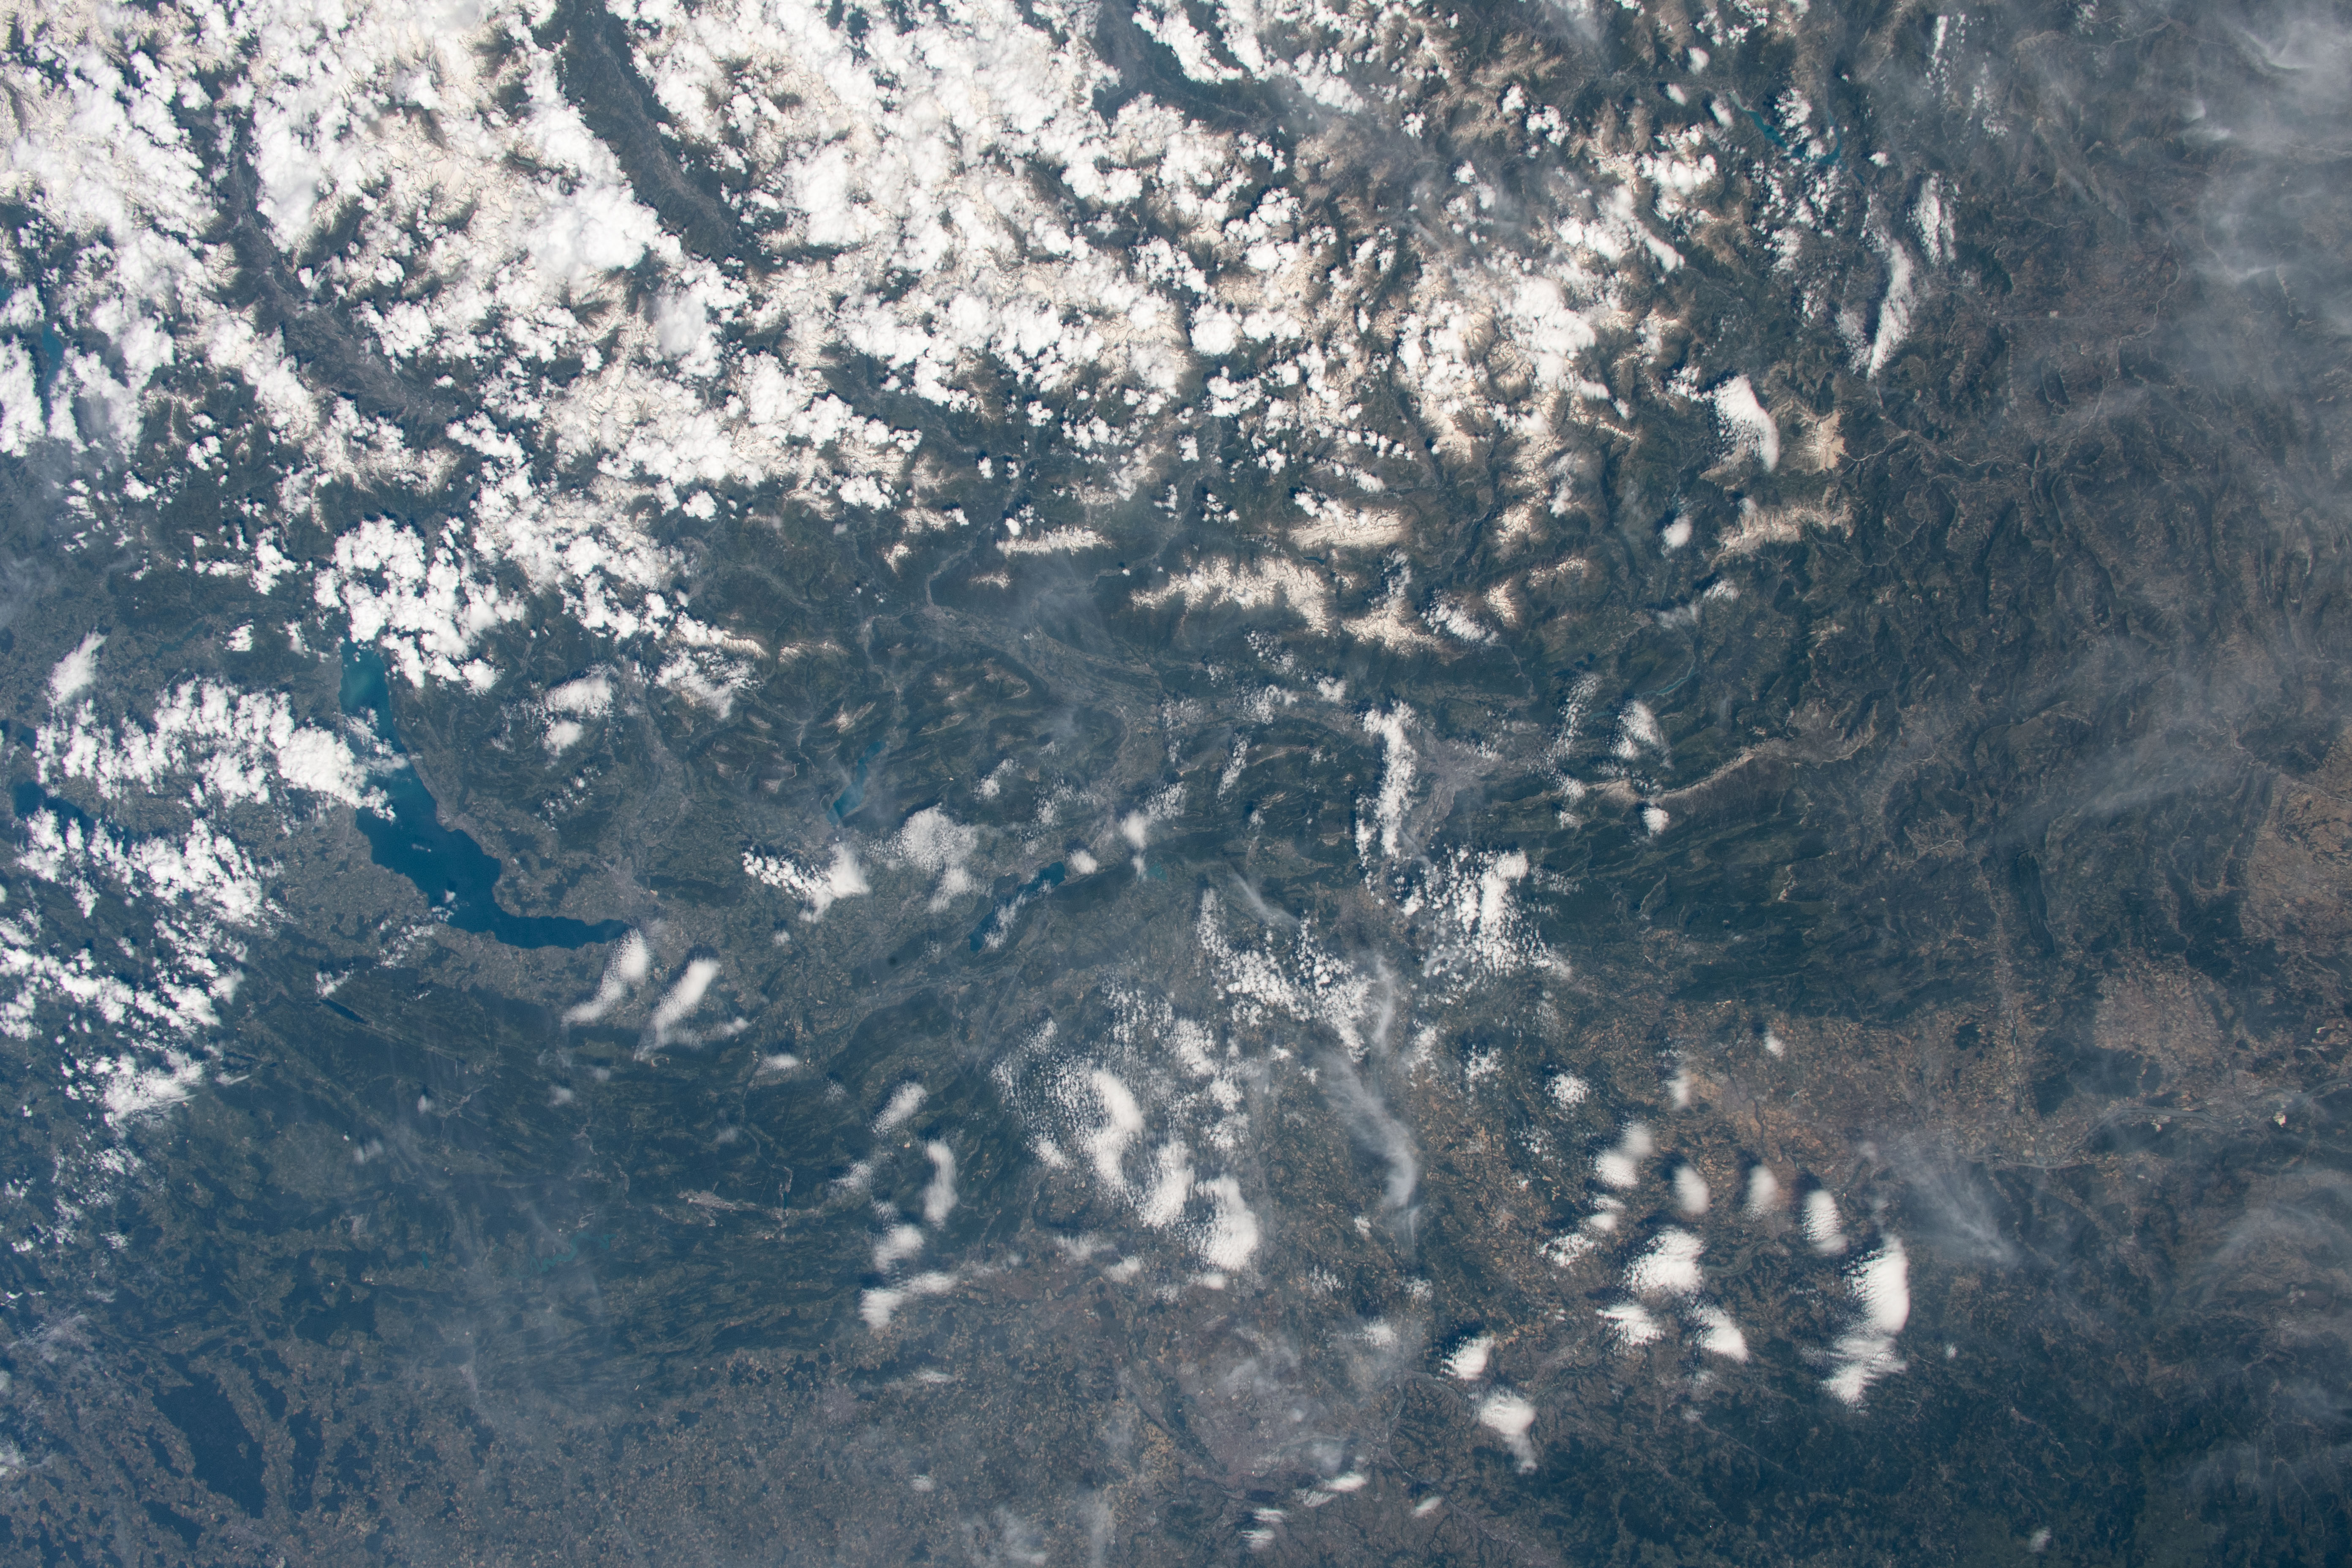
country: FRANCE
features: GRENOBLE, VIZILLE, CHAMBERY, LAC DU BOURGET, LAC LEMAN
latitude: 45.0
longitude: 6.0
